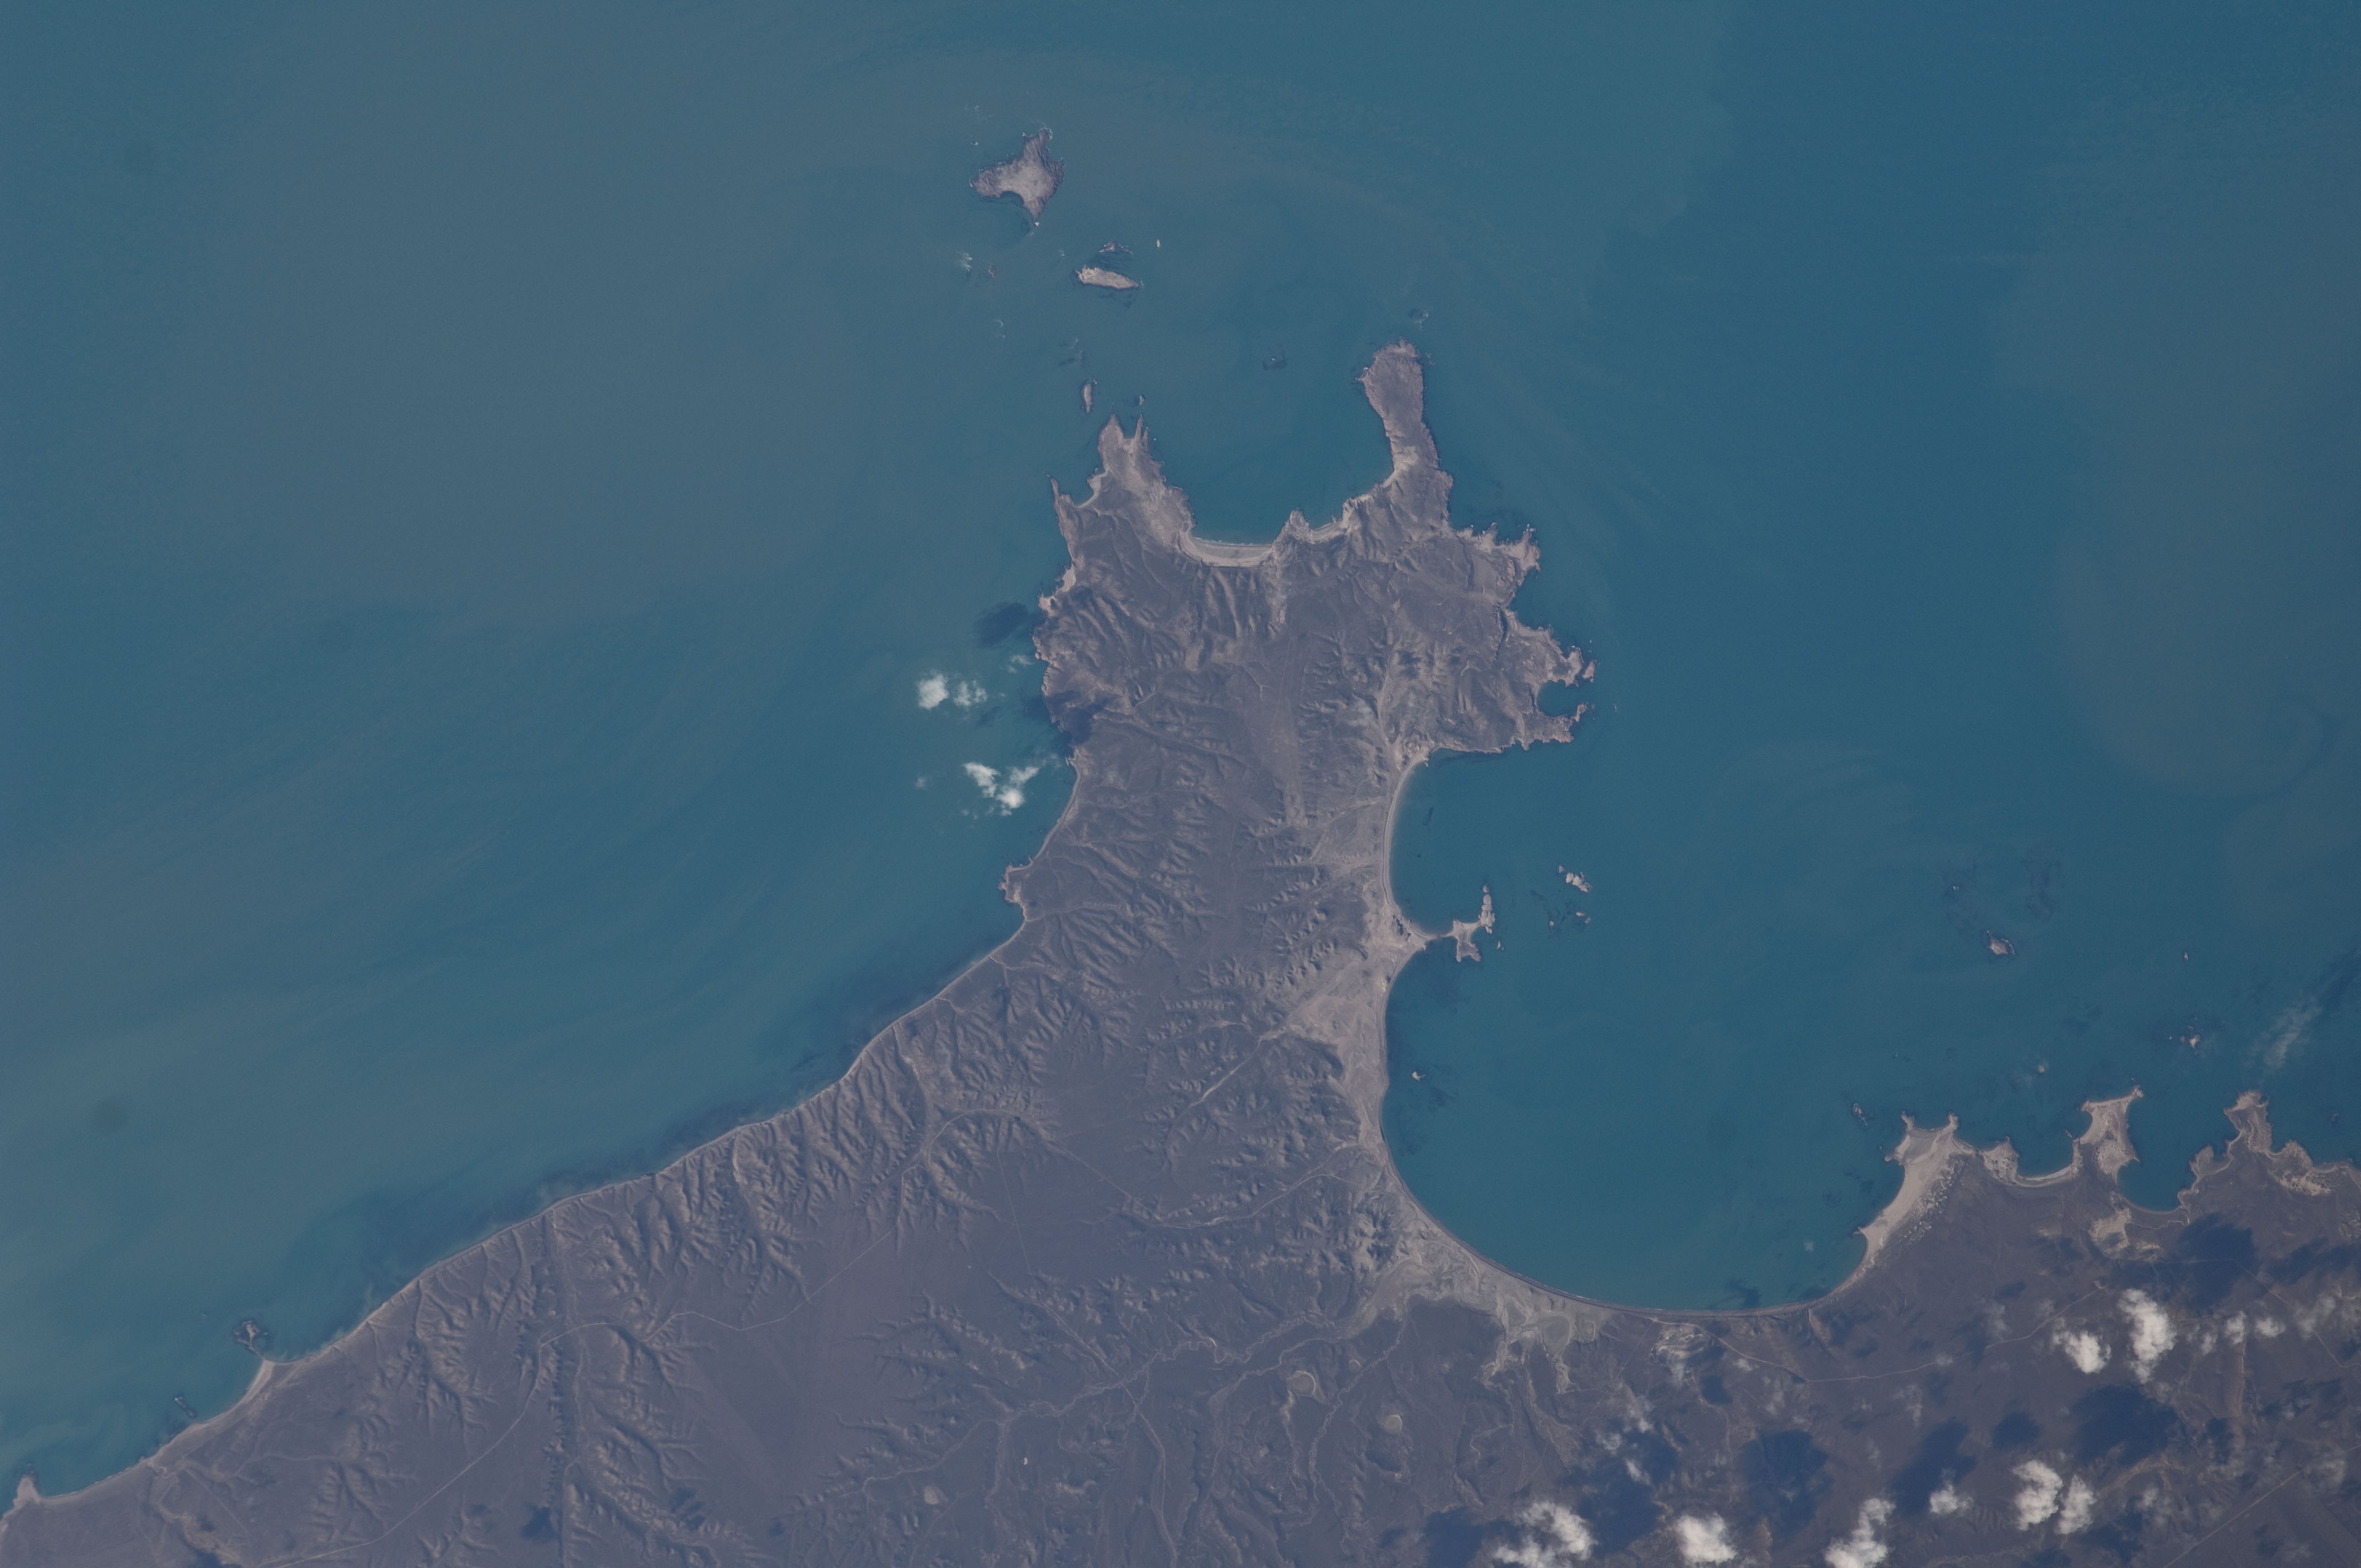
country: ARGENTINA
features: PUNTO POZOS
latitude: -47.9
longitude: -65.8
